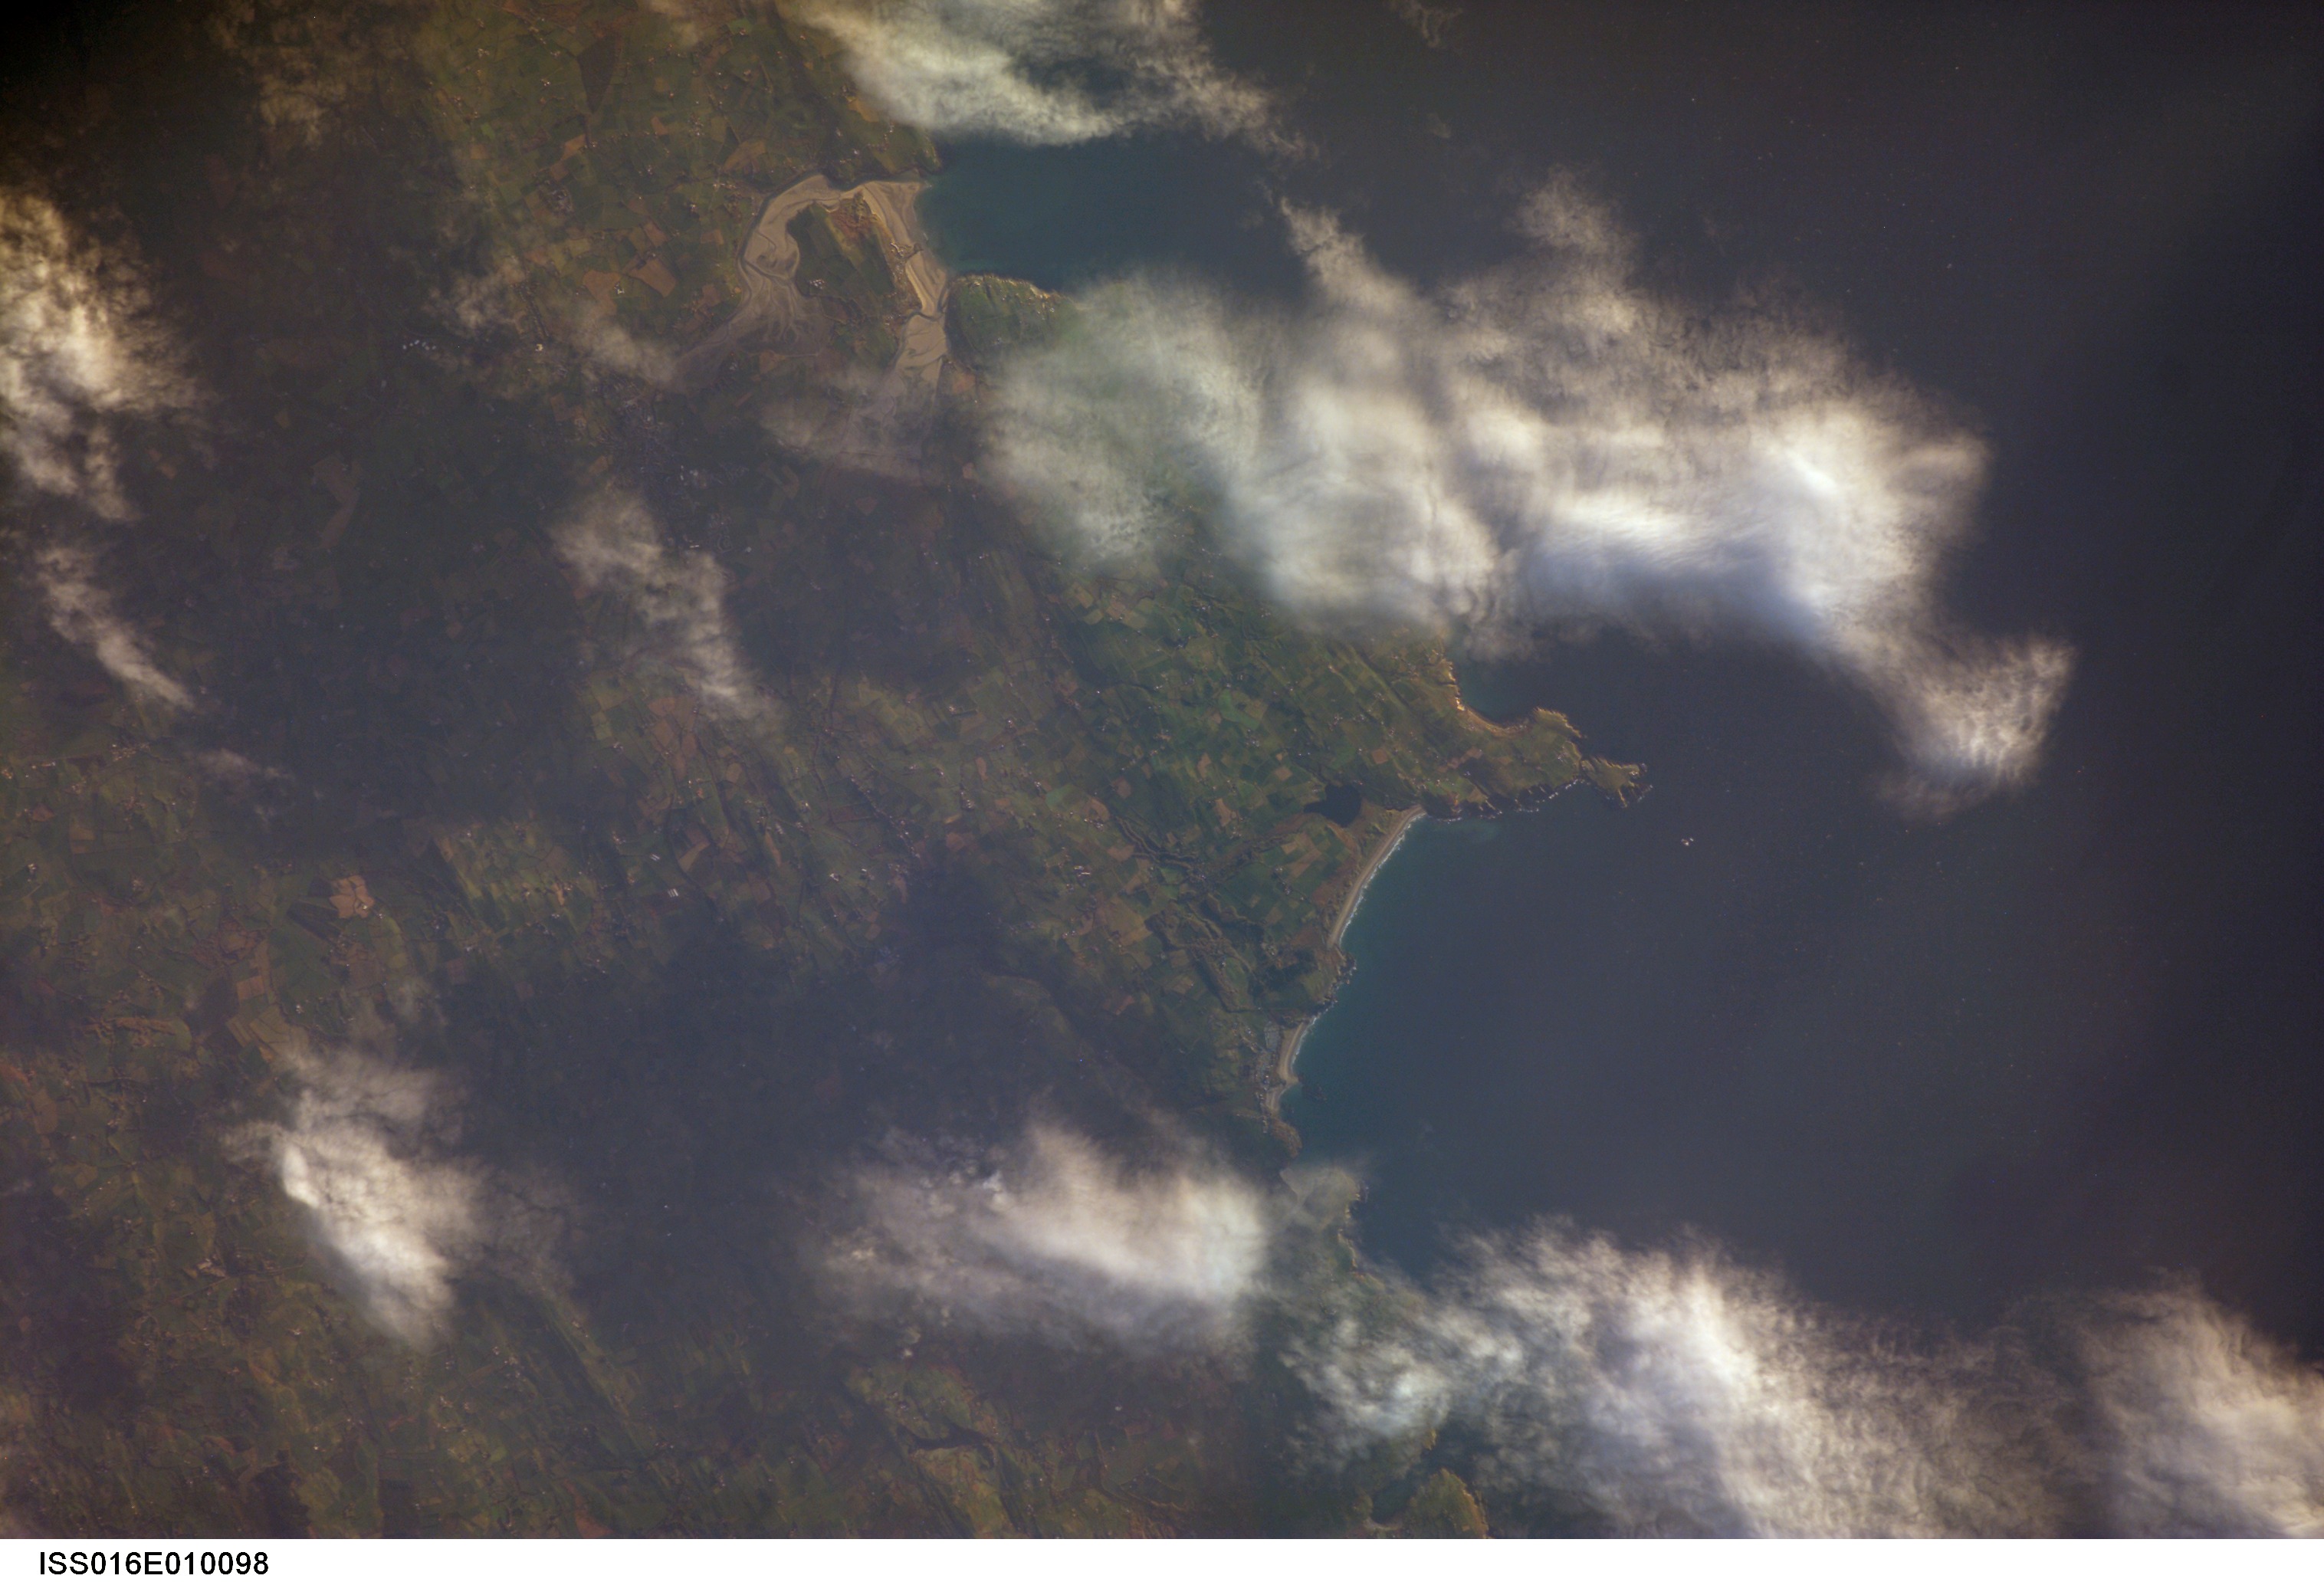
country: IRELAND
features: GALLEY HEAD, COAST
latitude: 51.6
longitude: -8.9
